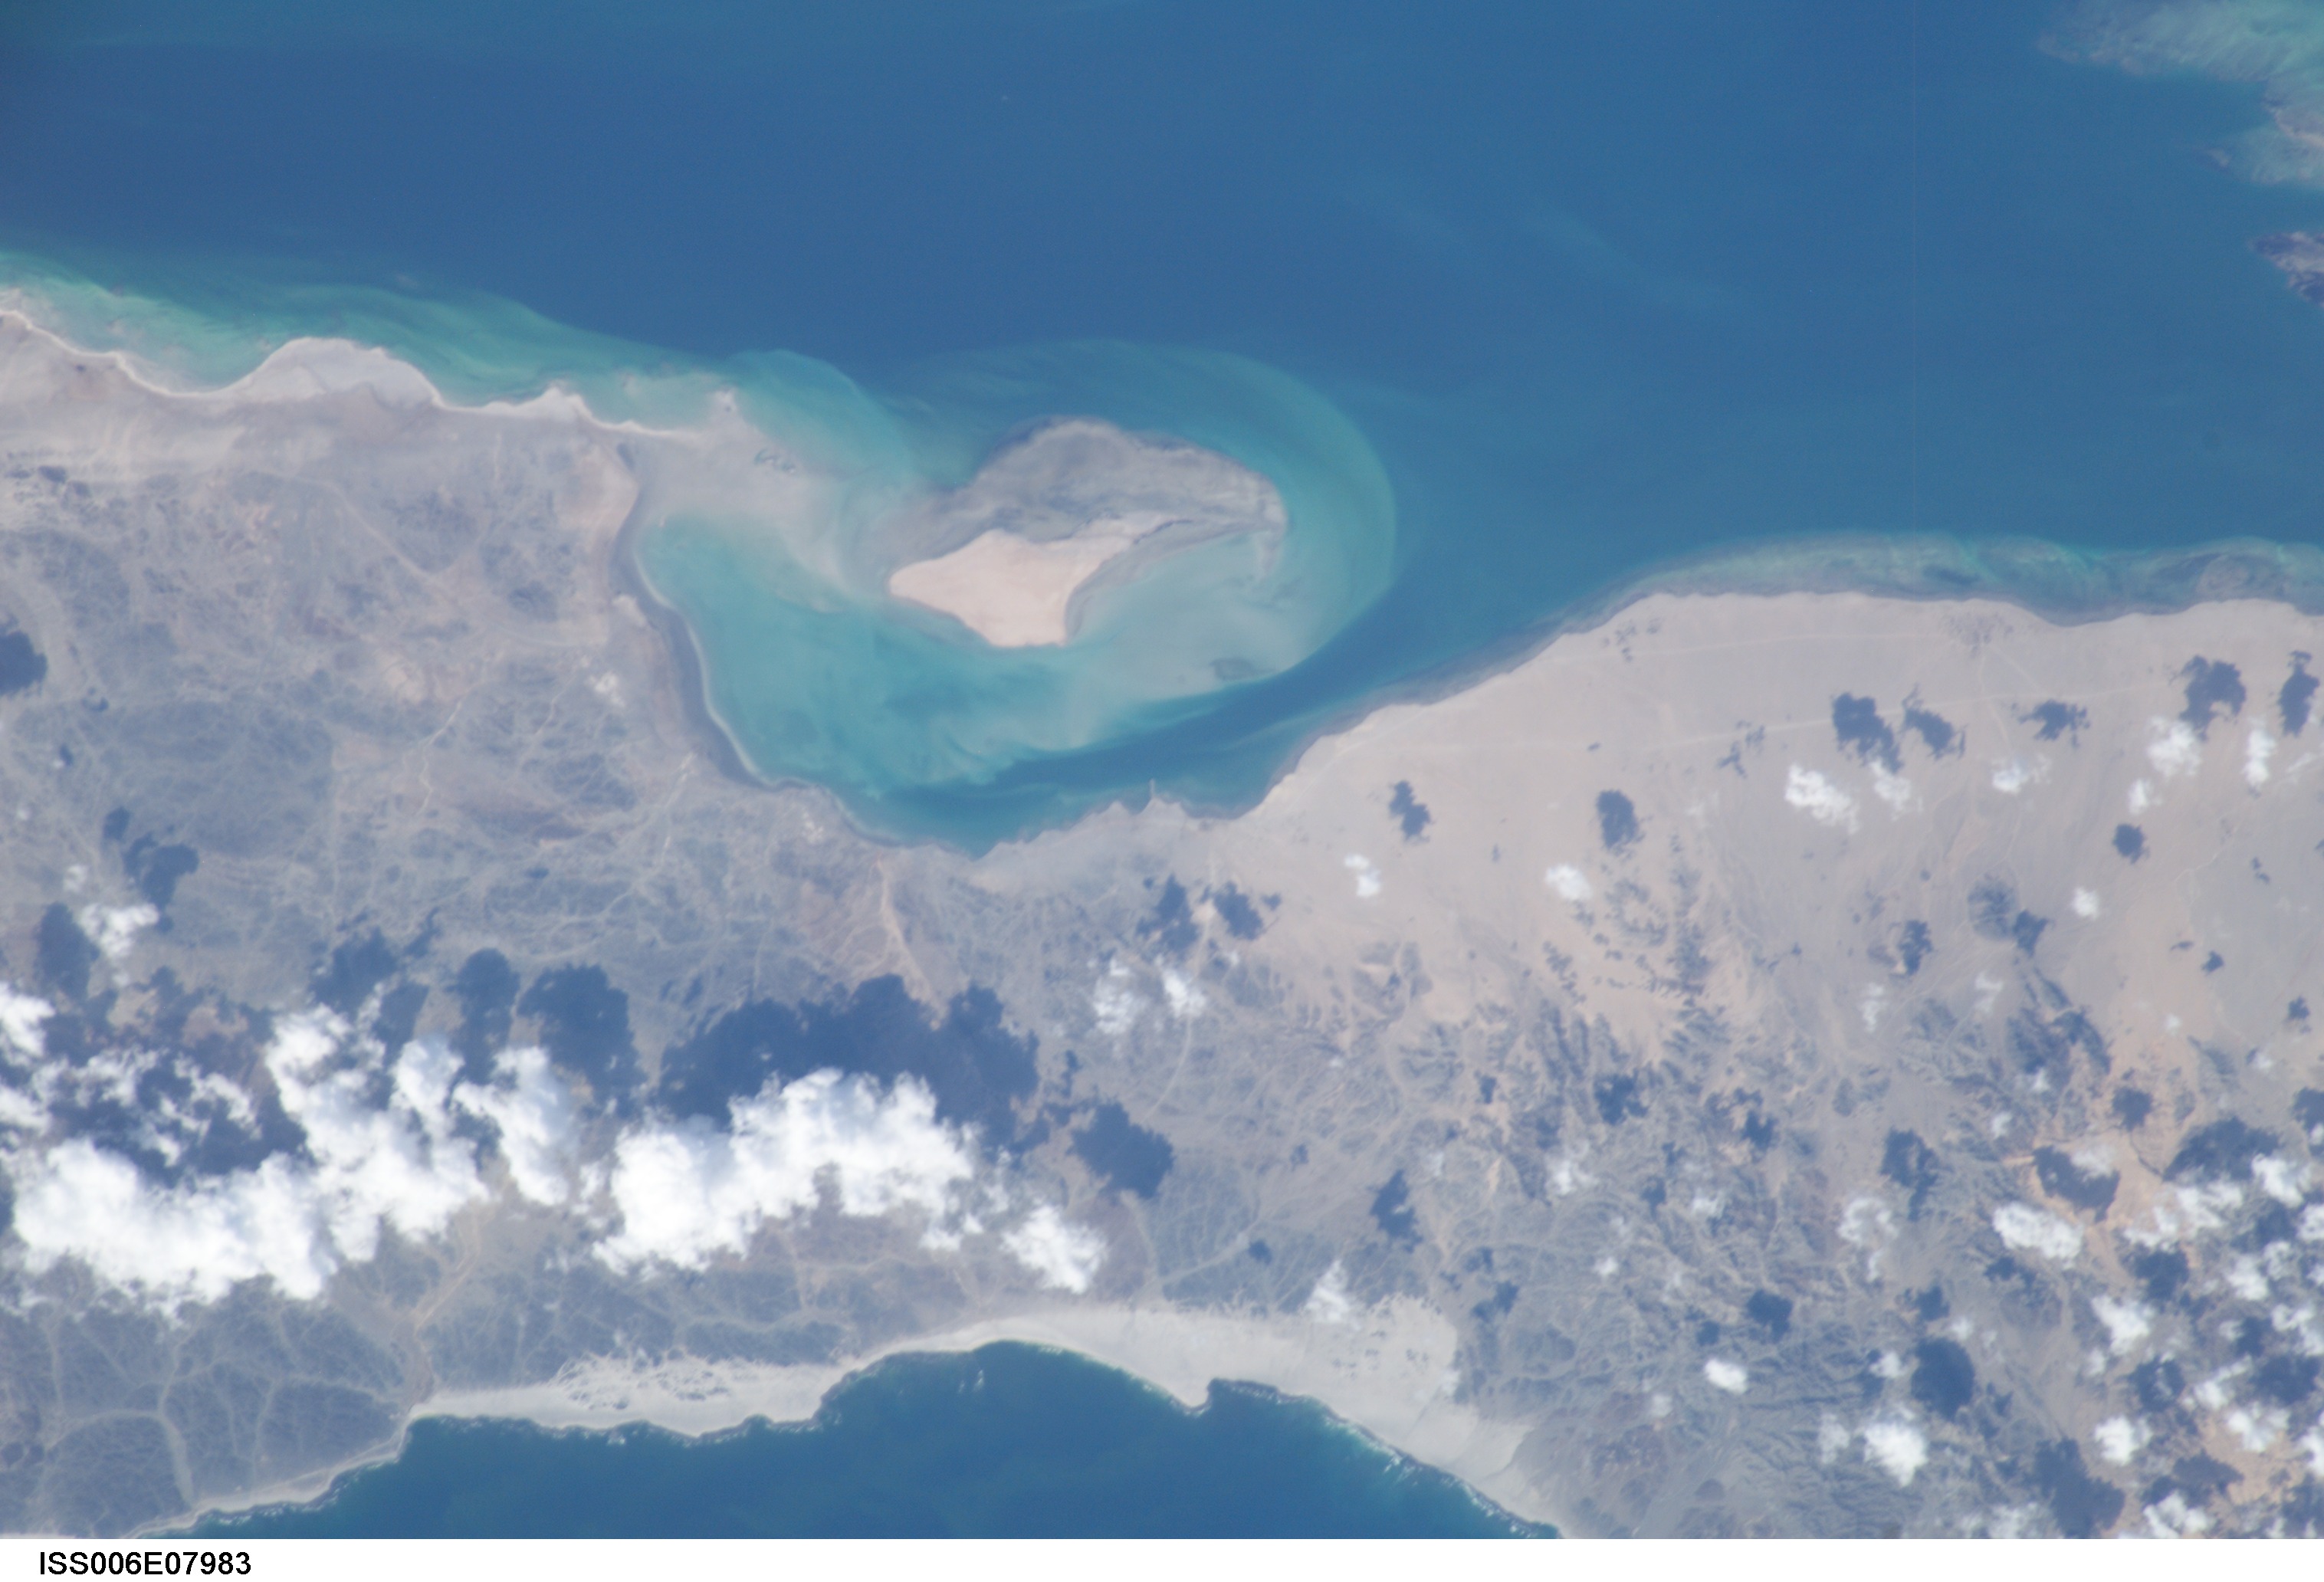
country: OMAN
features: AL MASIFAH ISLAND, CENTRAL
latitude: 20.5
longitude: 59.0
